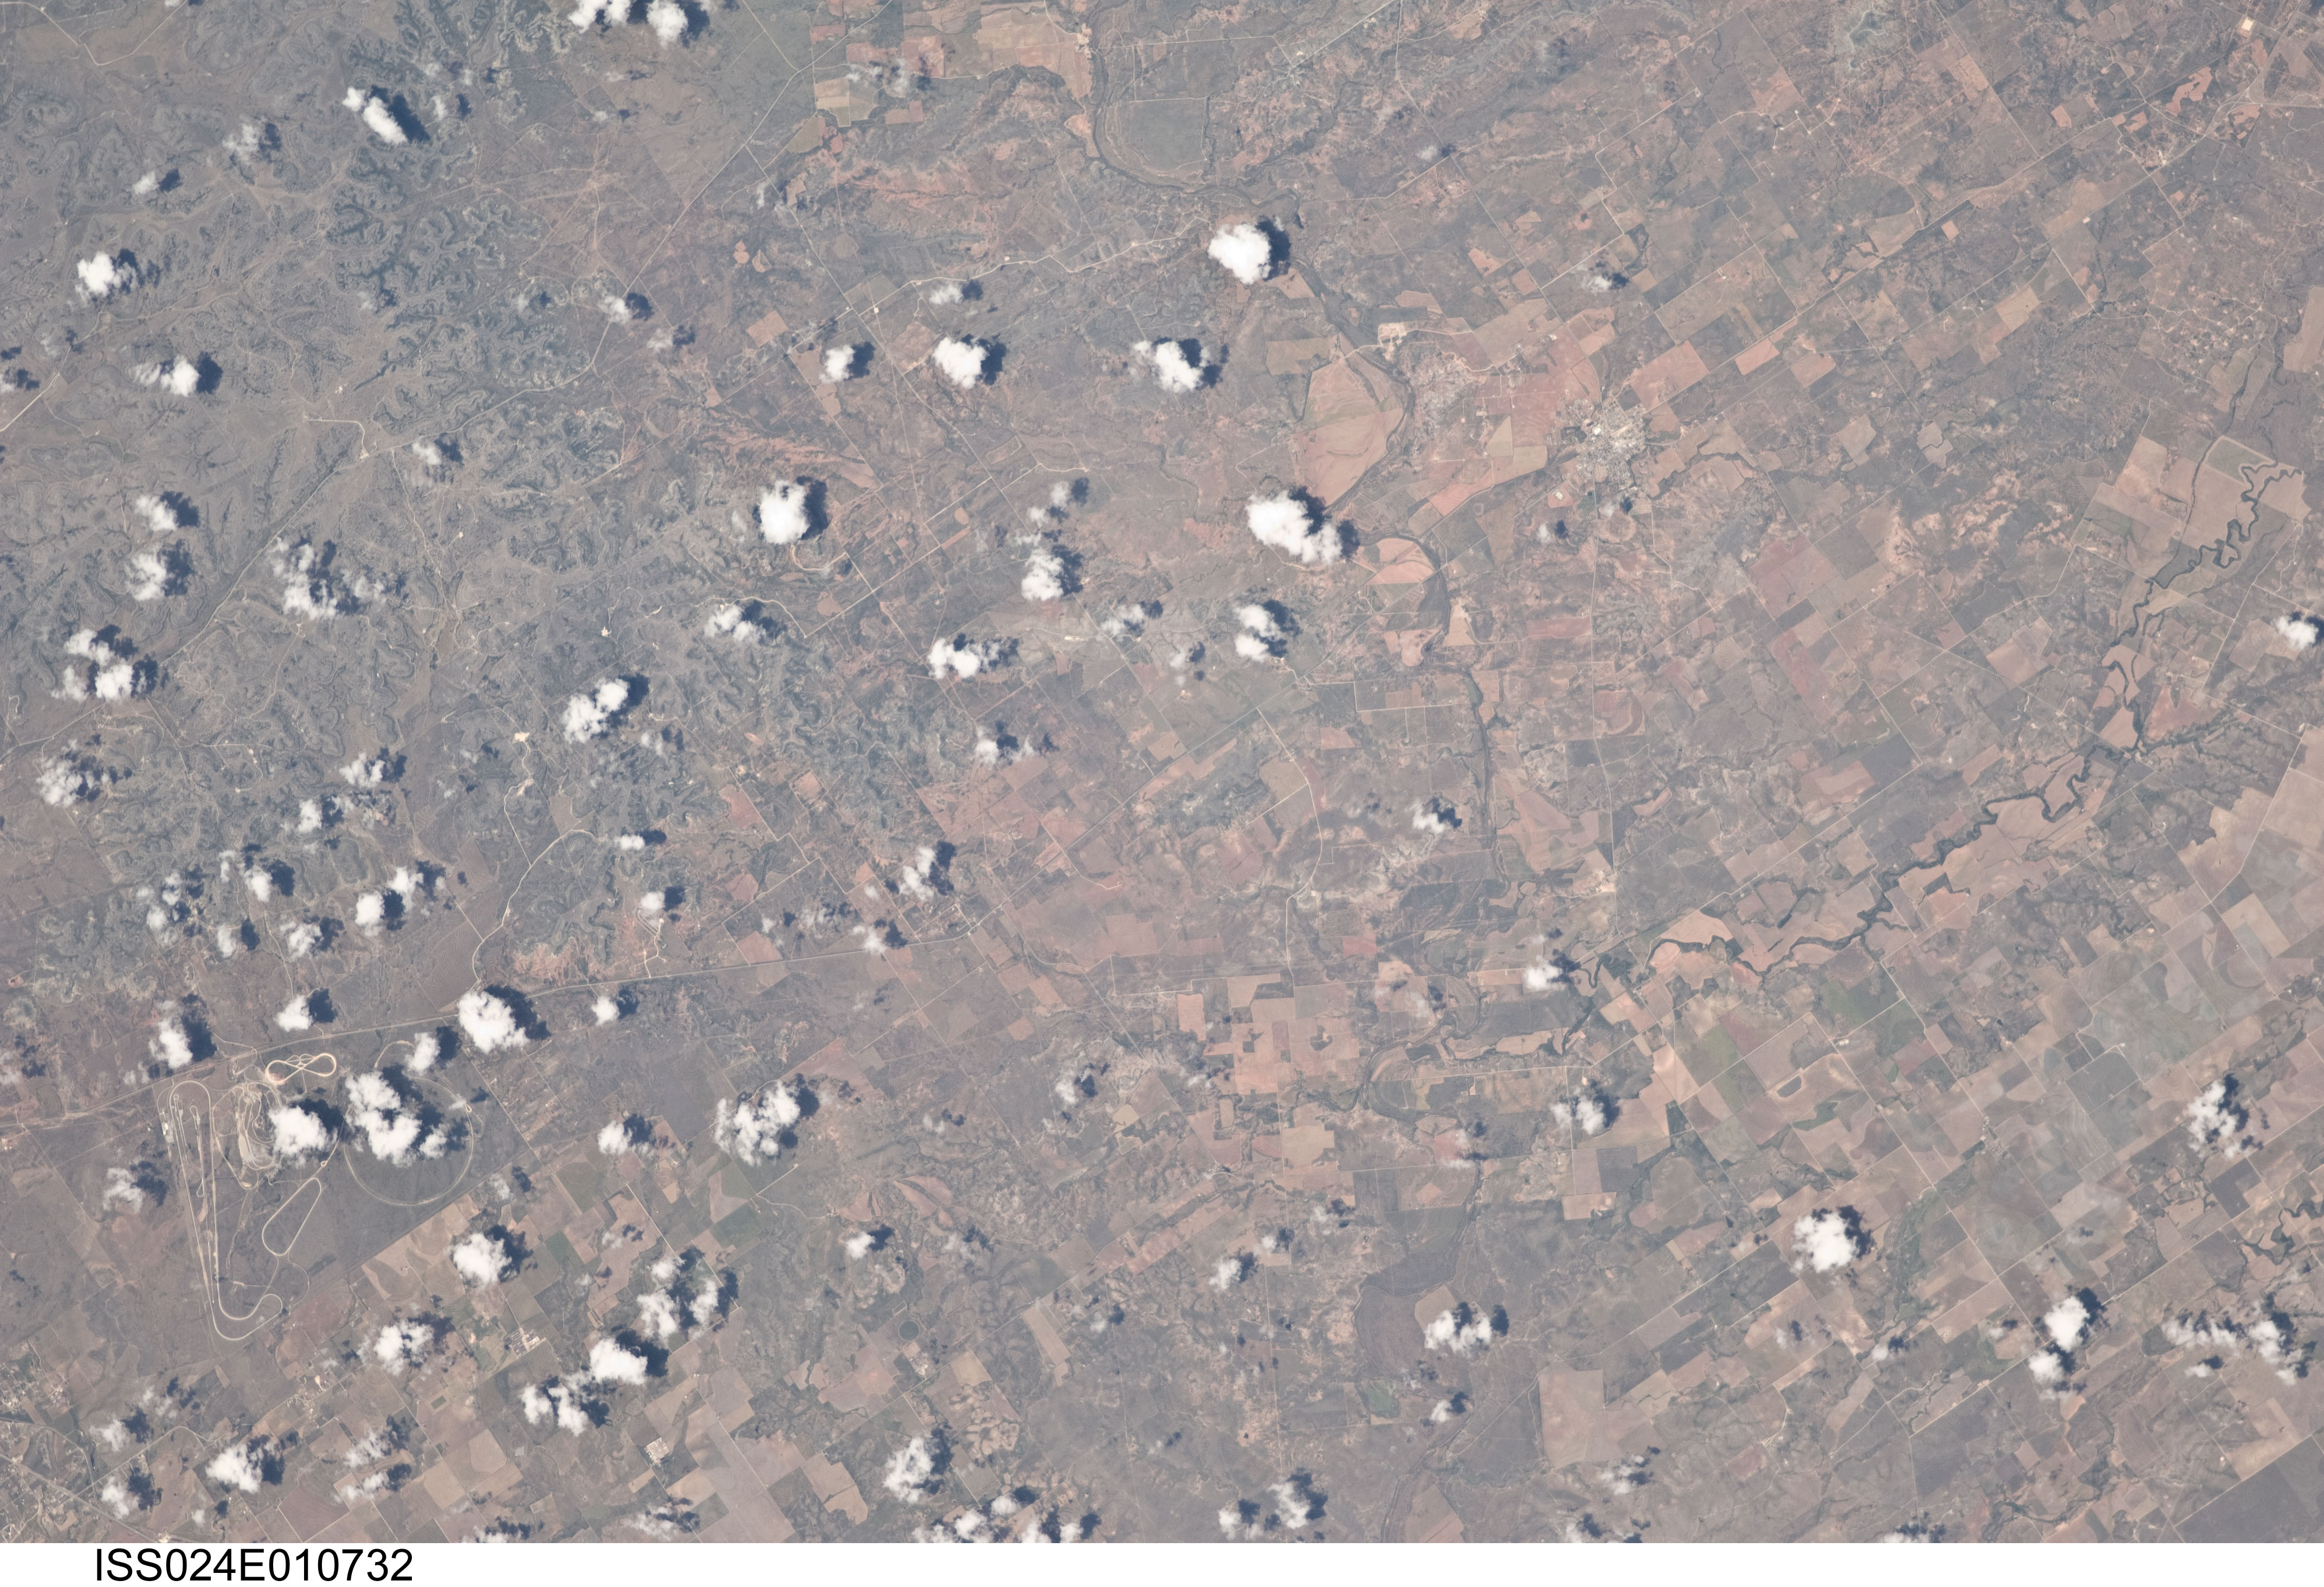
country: USA-TEXAS
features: COLORADO R., BRONTE, TEST TRACKS
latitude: 31.8
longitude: -100.3
